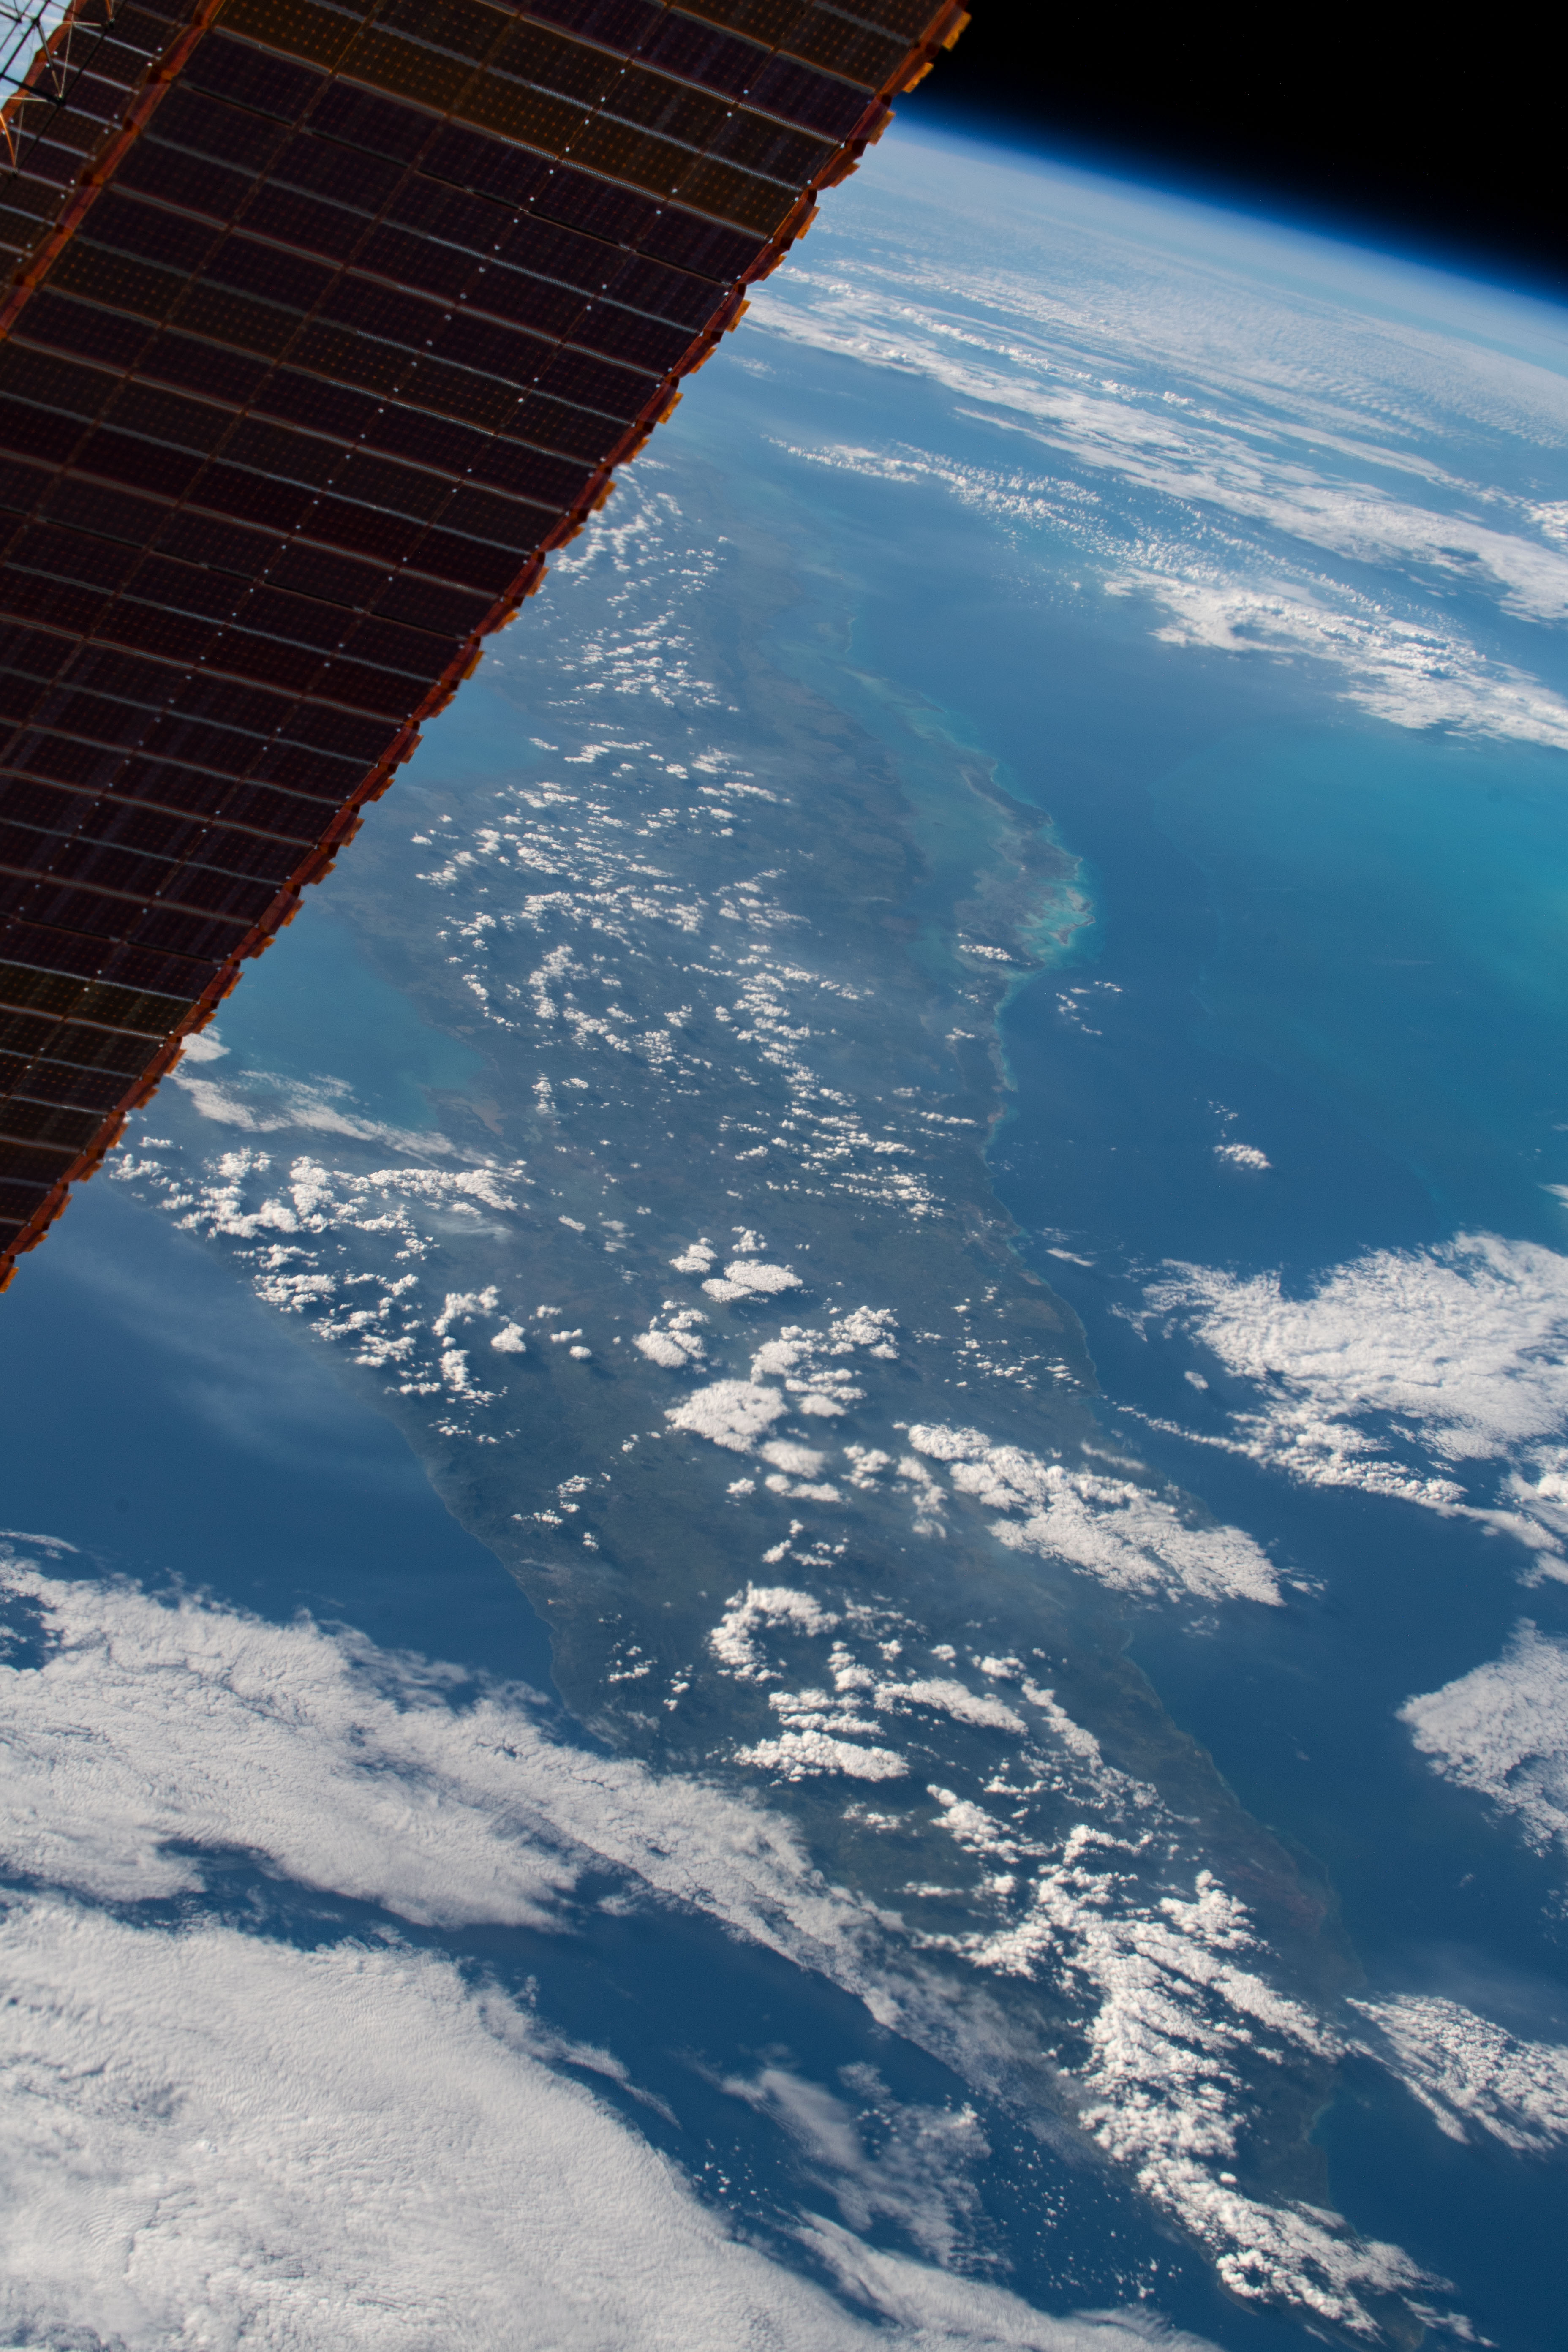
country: CUBA
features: CUBA
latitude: 21.0
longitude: -77.0
